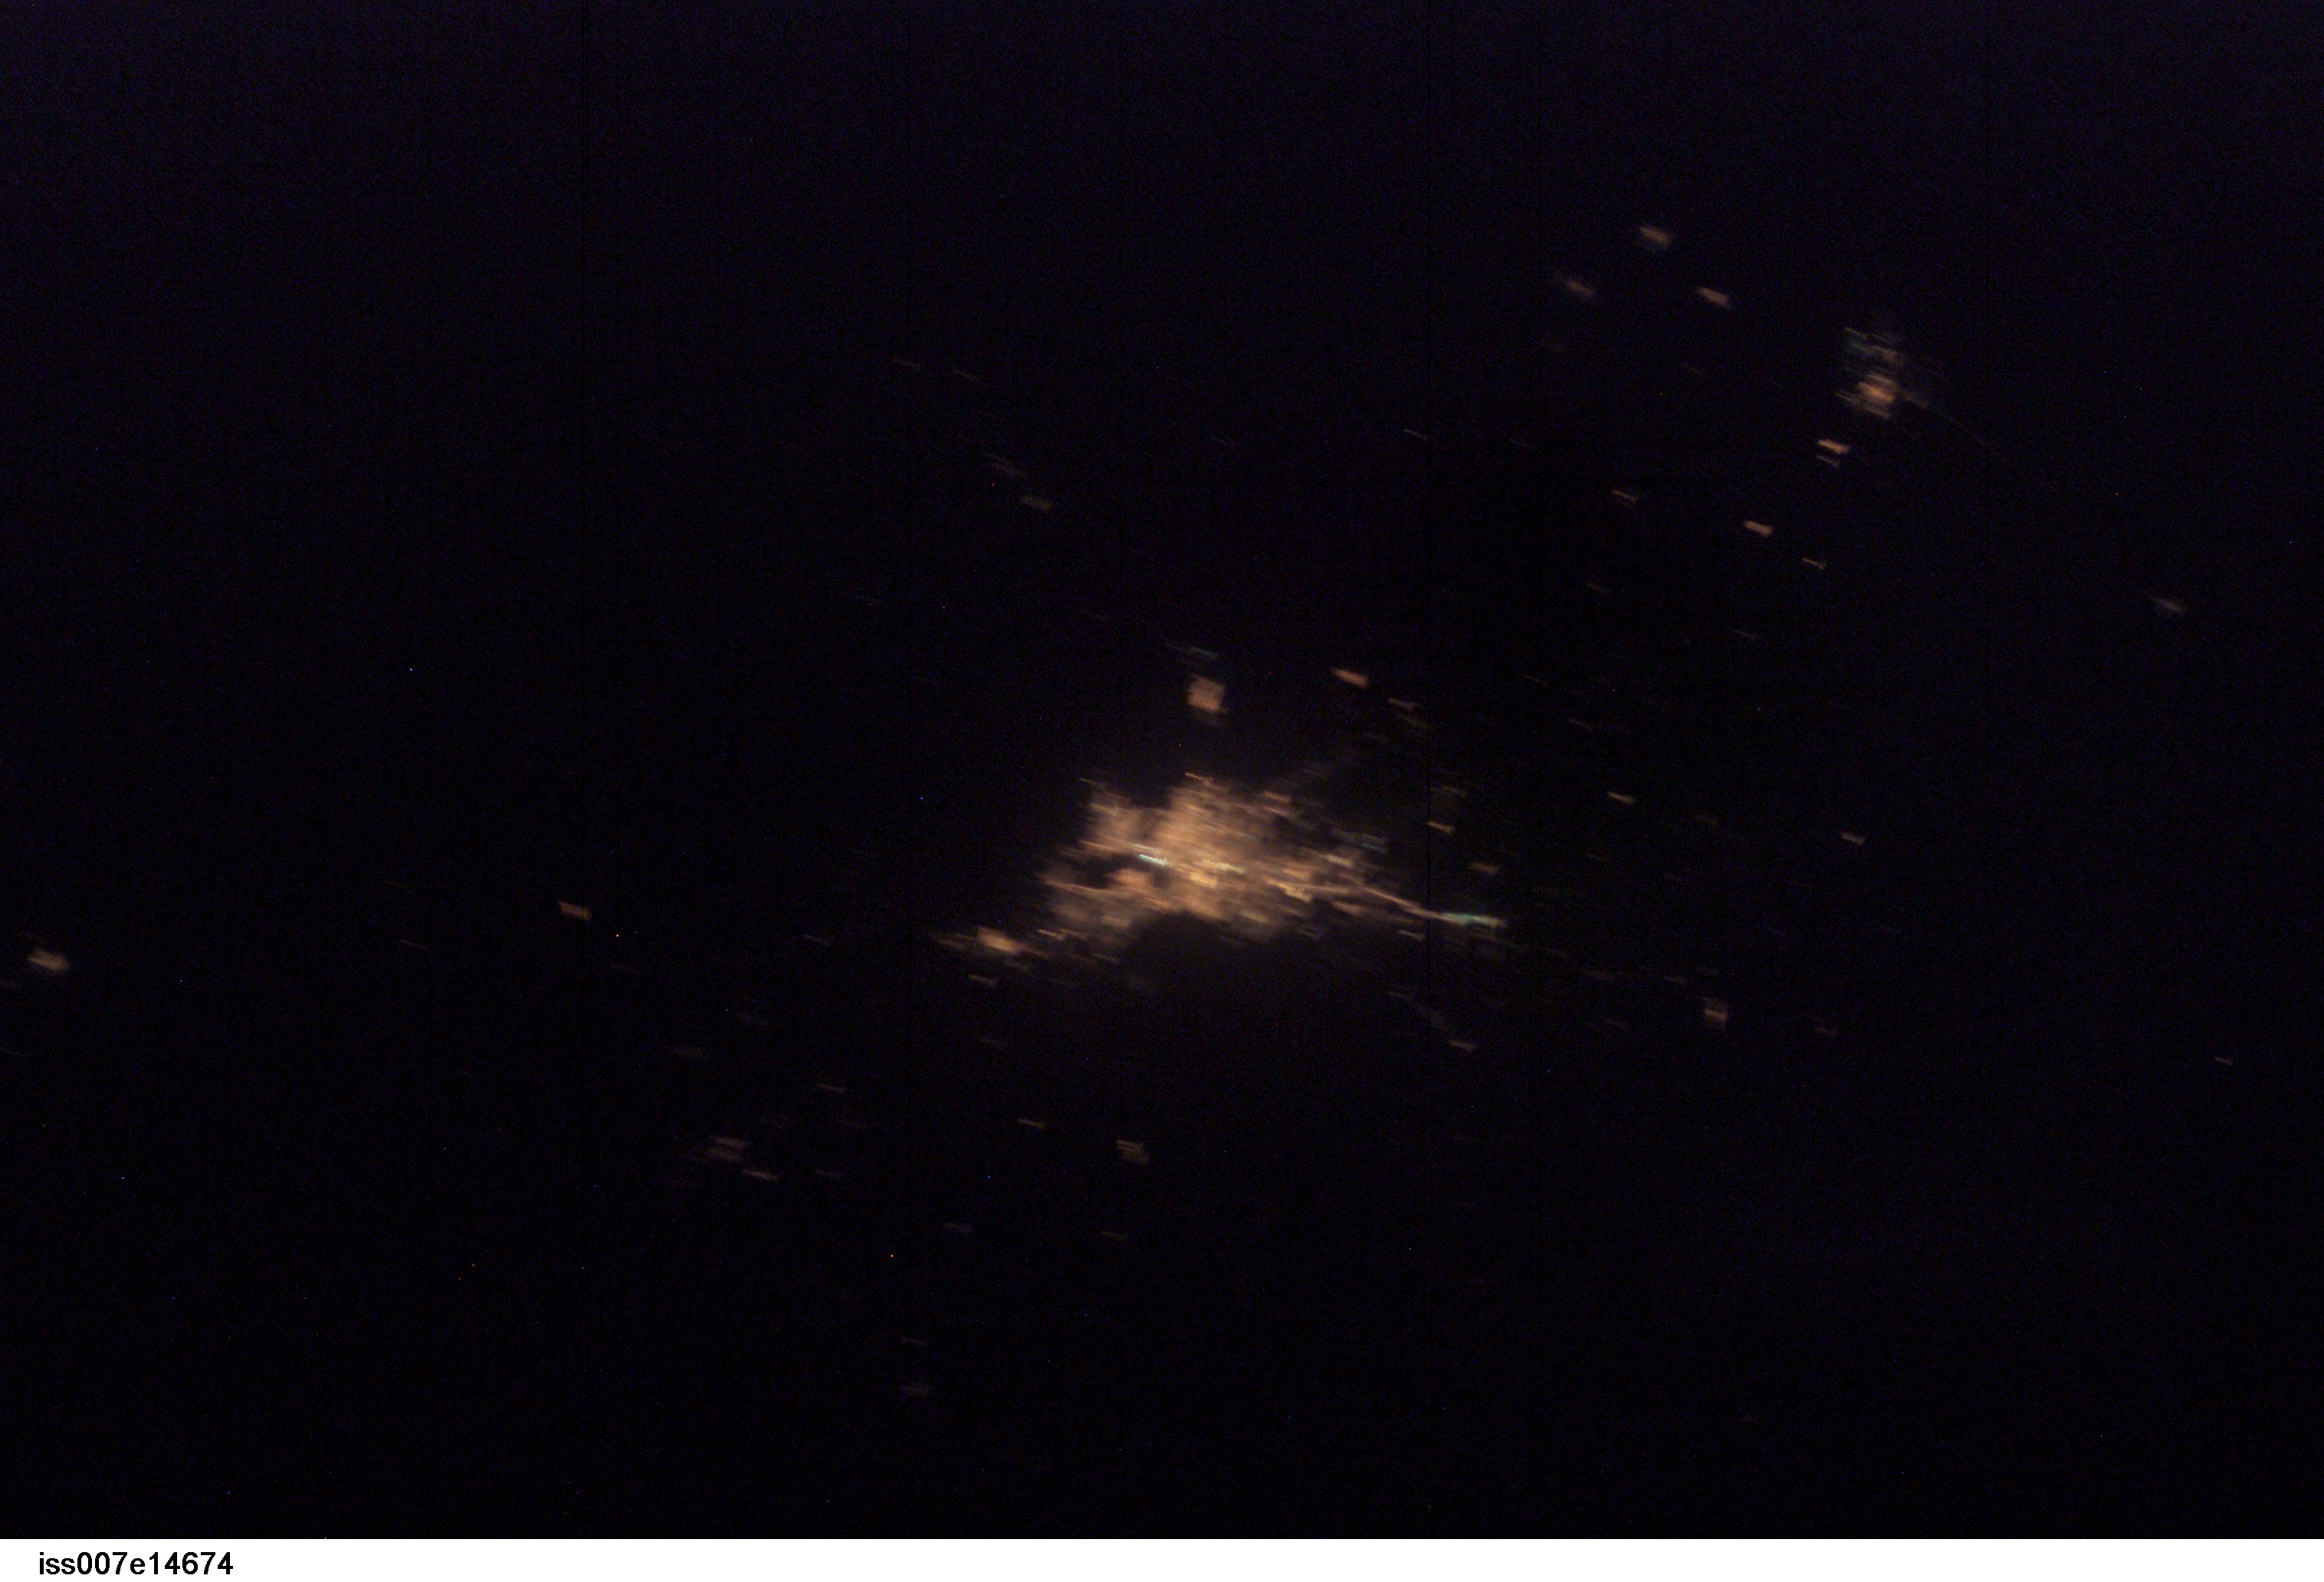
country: SAUDI ARABIA
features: CITY AT NIGHT
